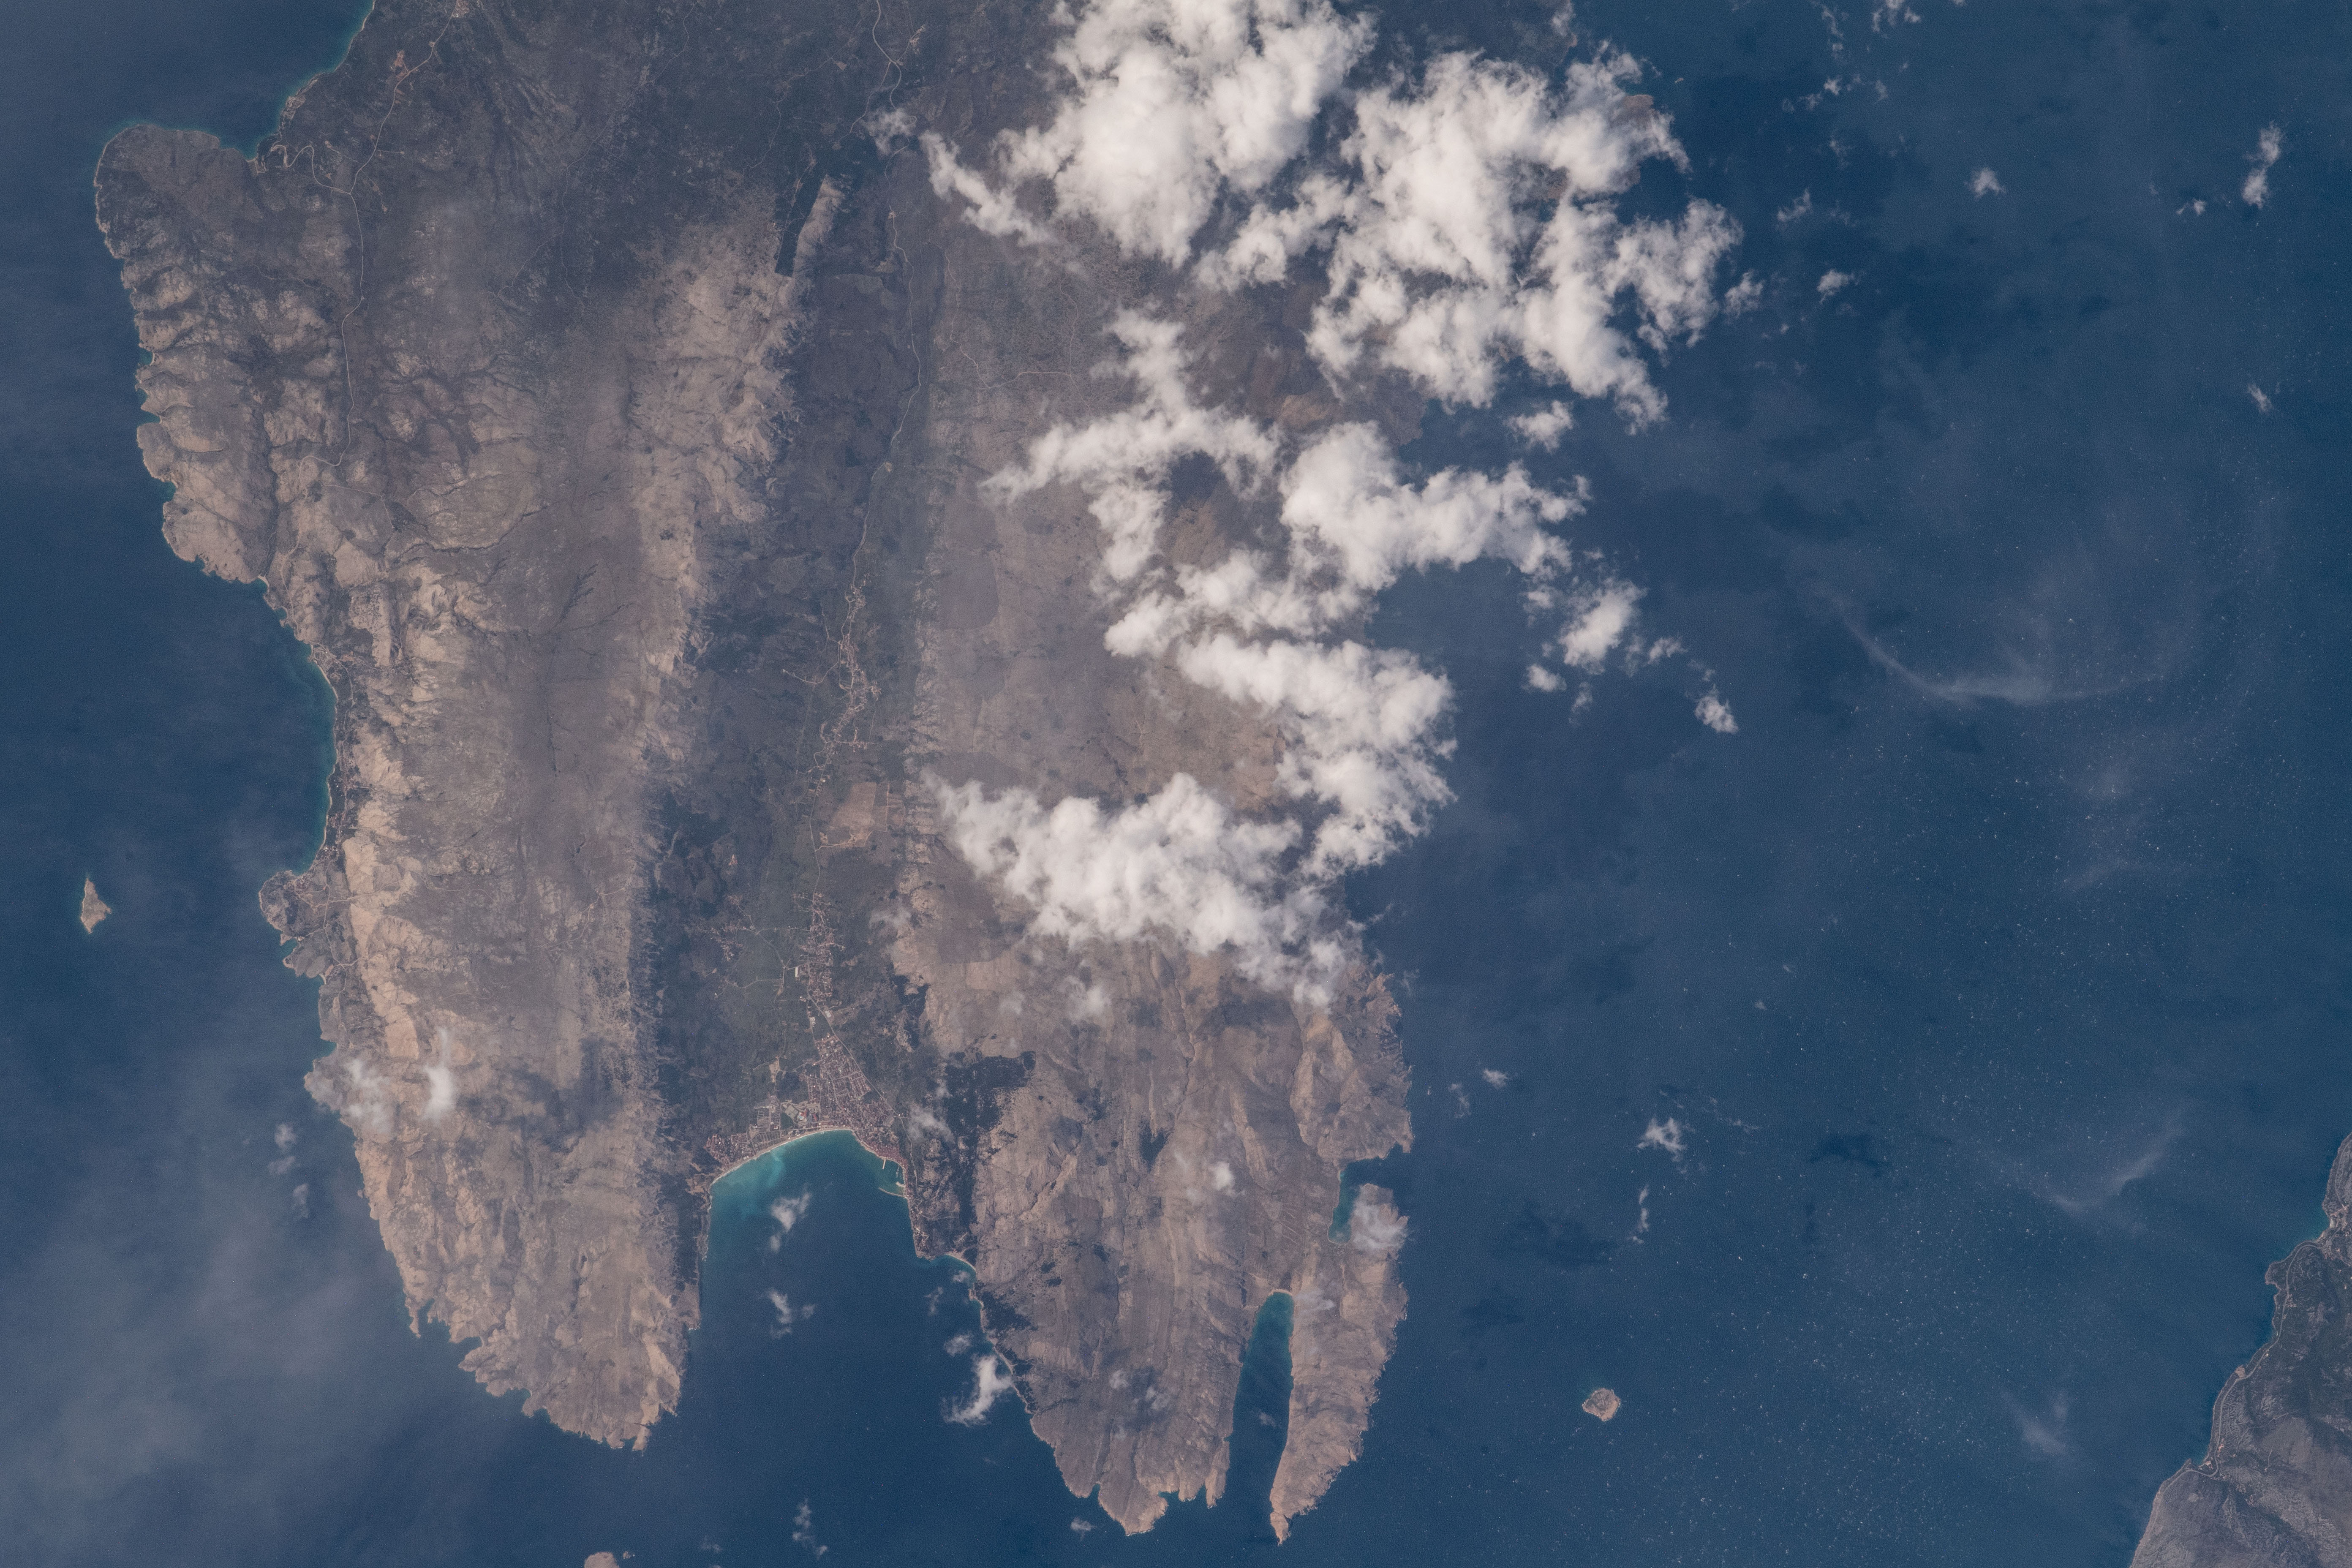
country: CROATIA
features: KRK ISLAND,ADRIATIC SEA,CROATIA
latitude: 45.0
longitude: 14.8
